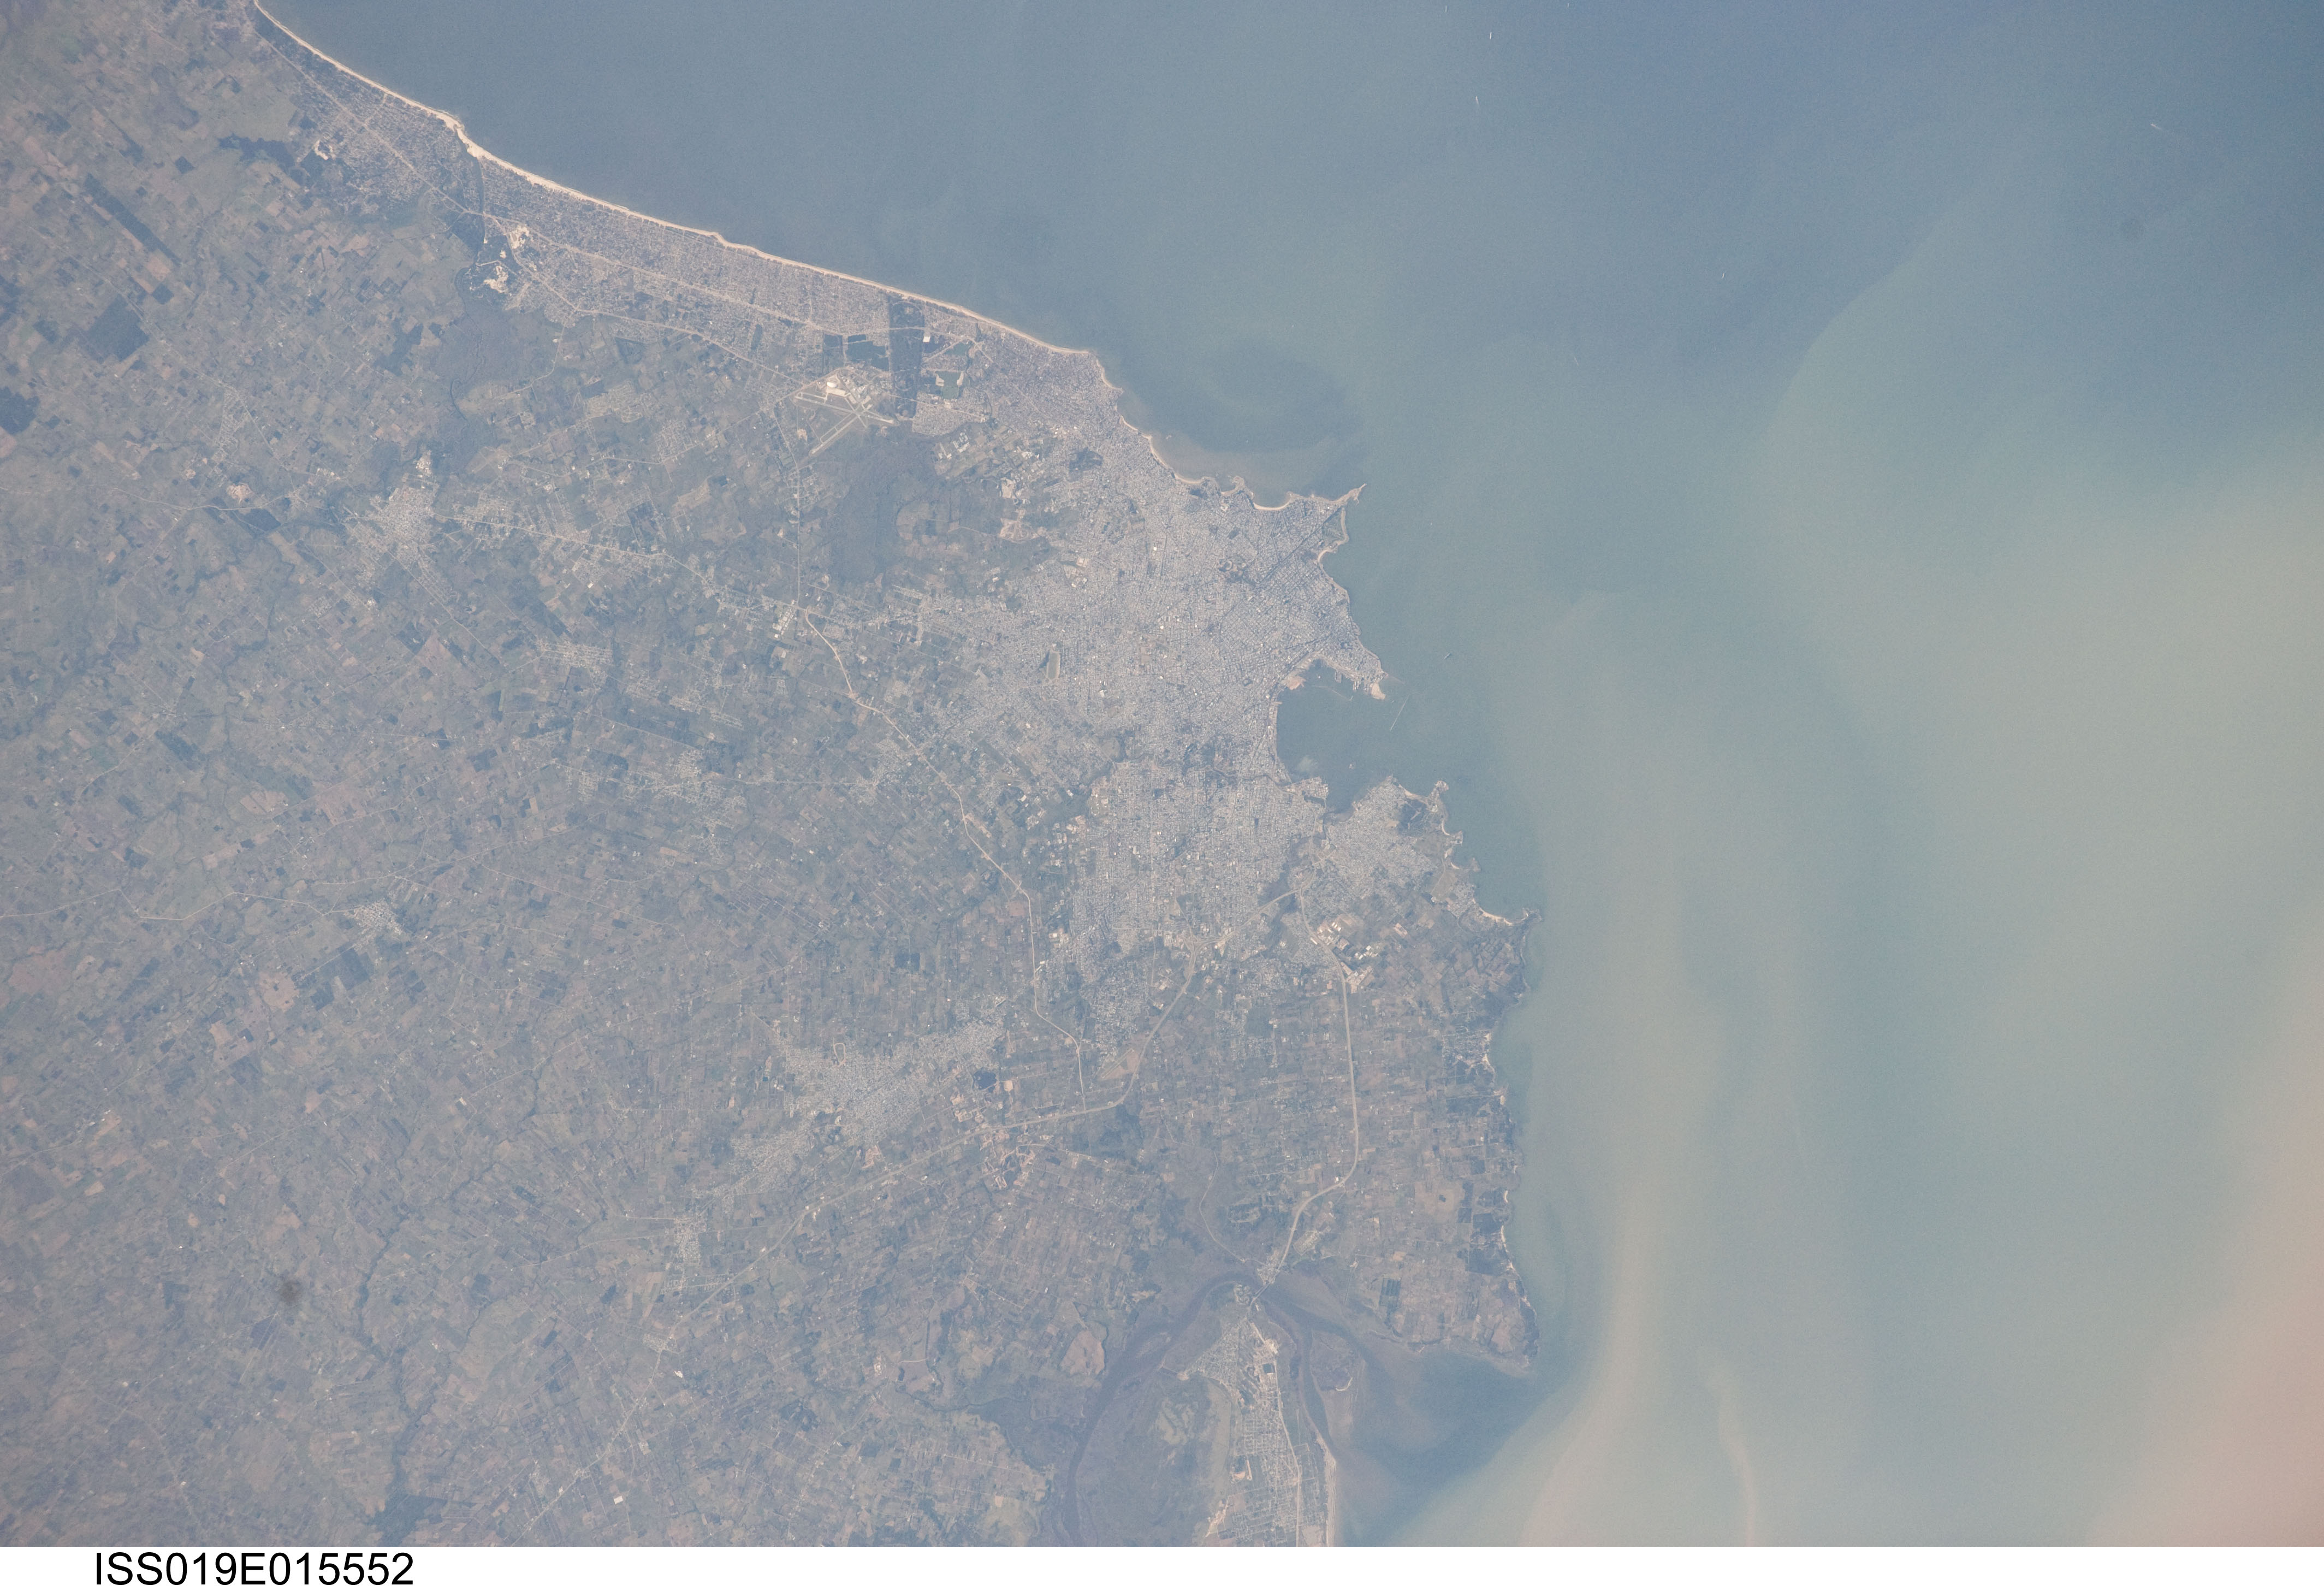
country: URUGUAY
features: MONTEVIDEO, RIO DE LA PLATA, SED.
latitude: -34.8
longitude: -56.2
